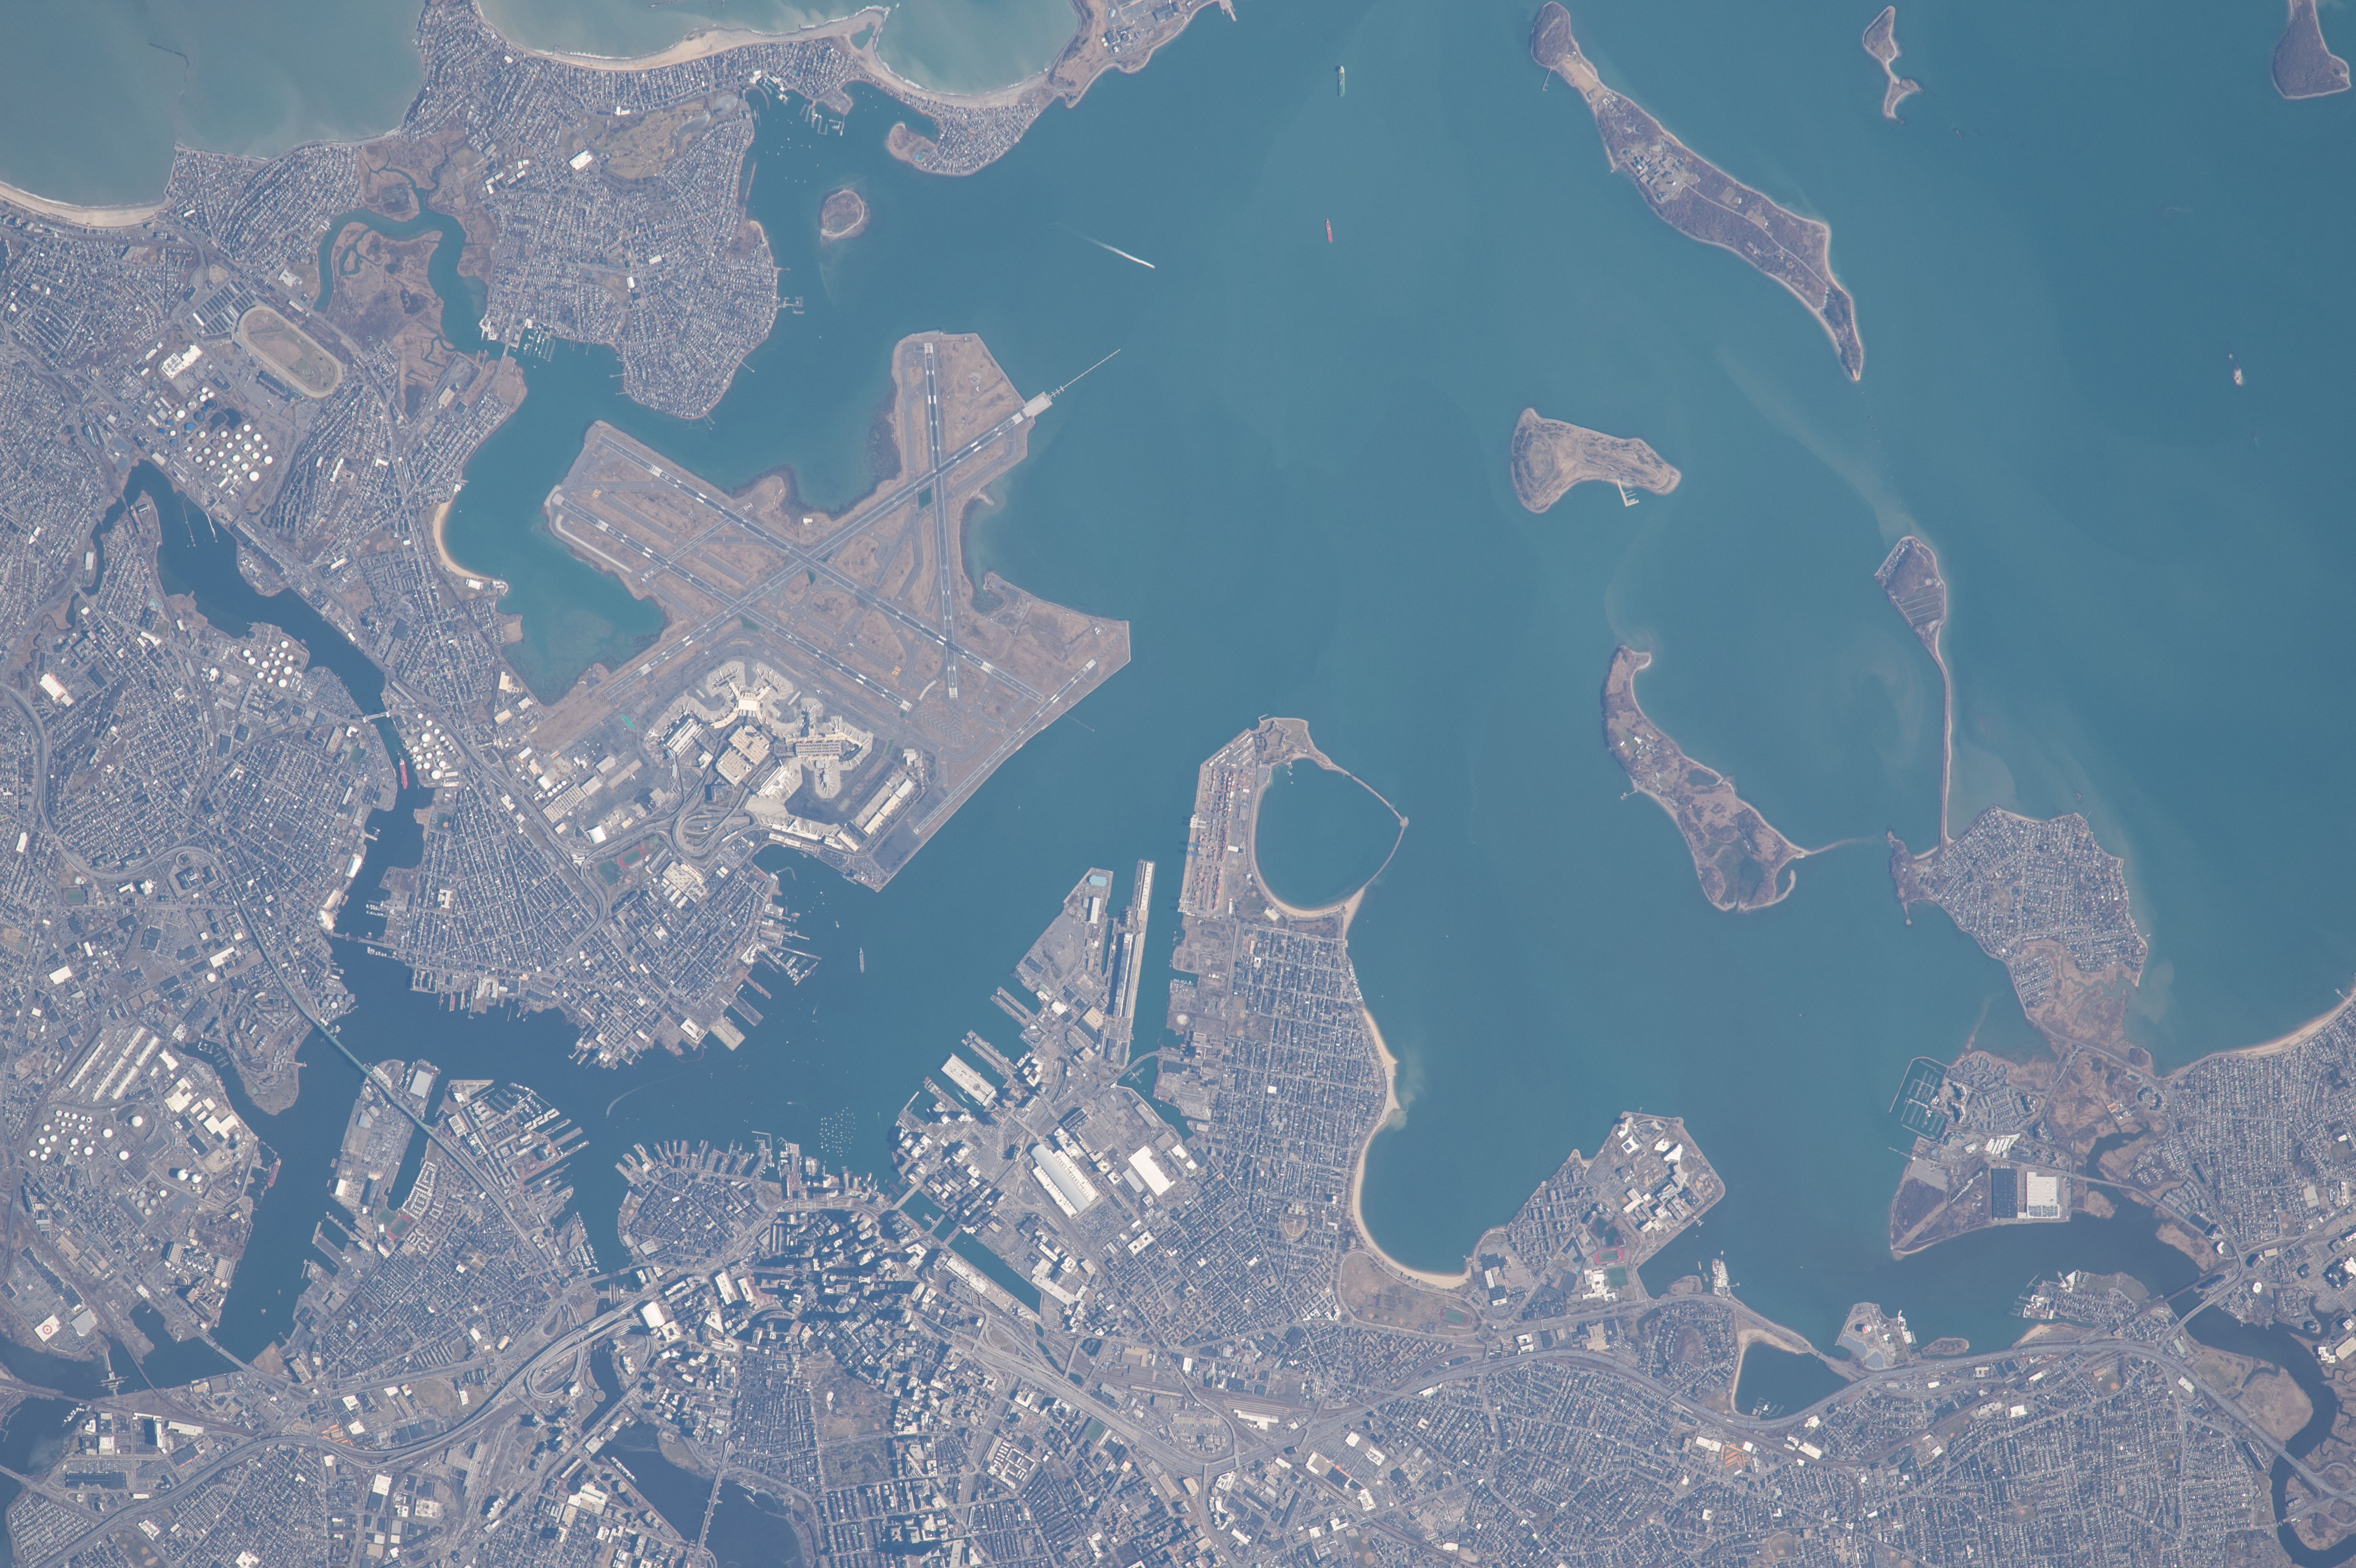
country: USA-MASSACHUSETTS
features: BOSTON, CHARLES RIVER, BOSTON HARBOR, DOCHESTER B., URBAN AREAS, AIRPORT
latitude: 42.3
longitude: -71.0
